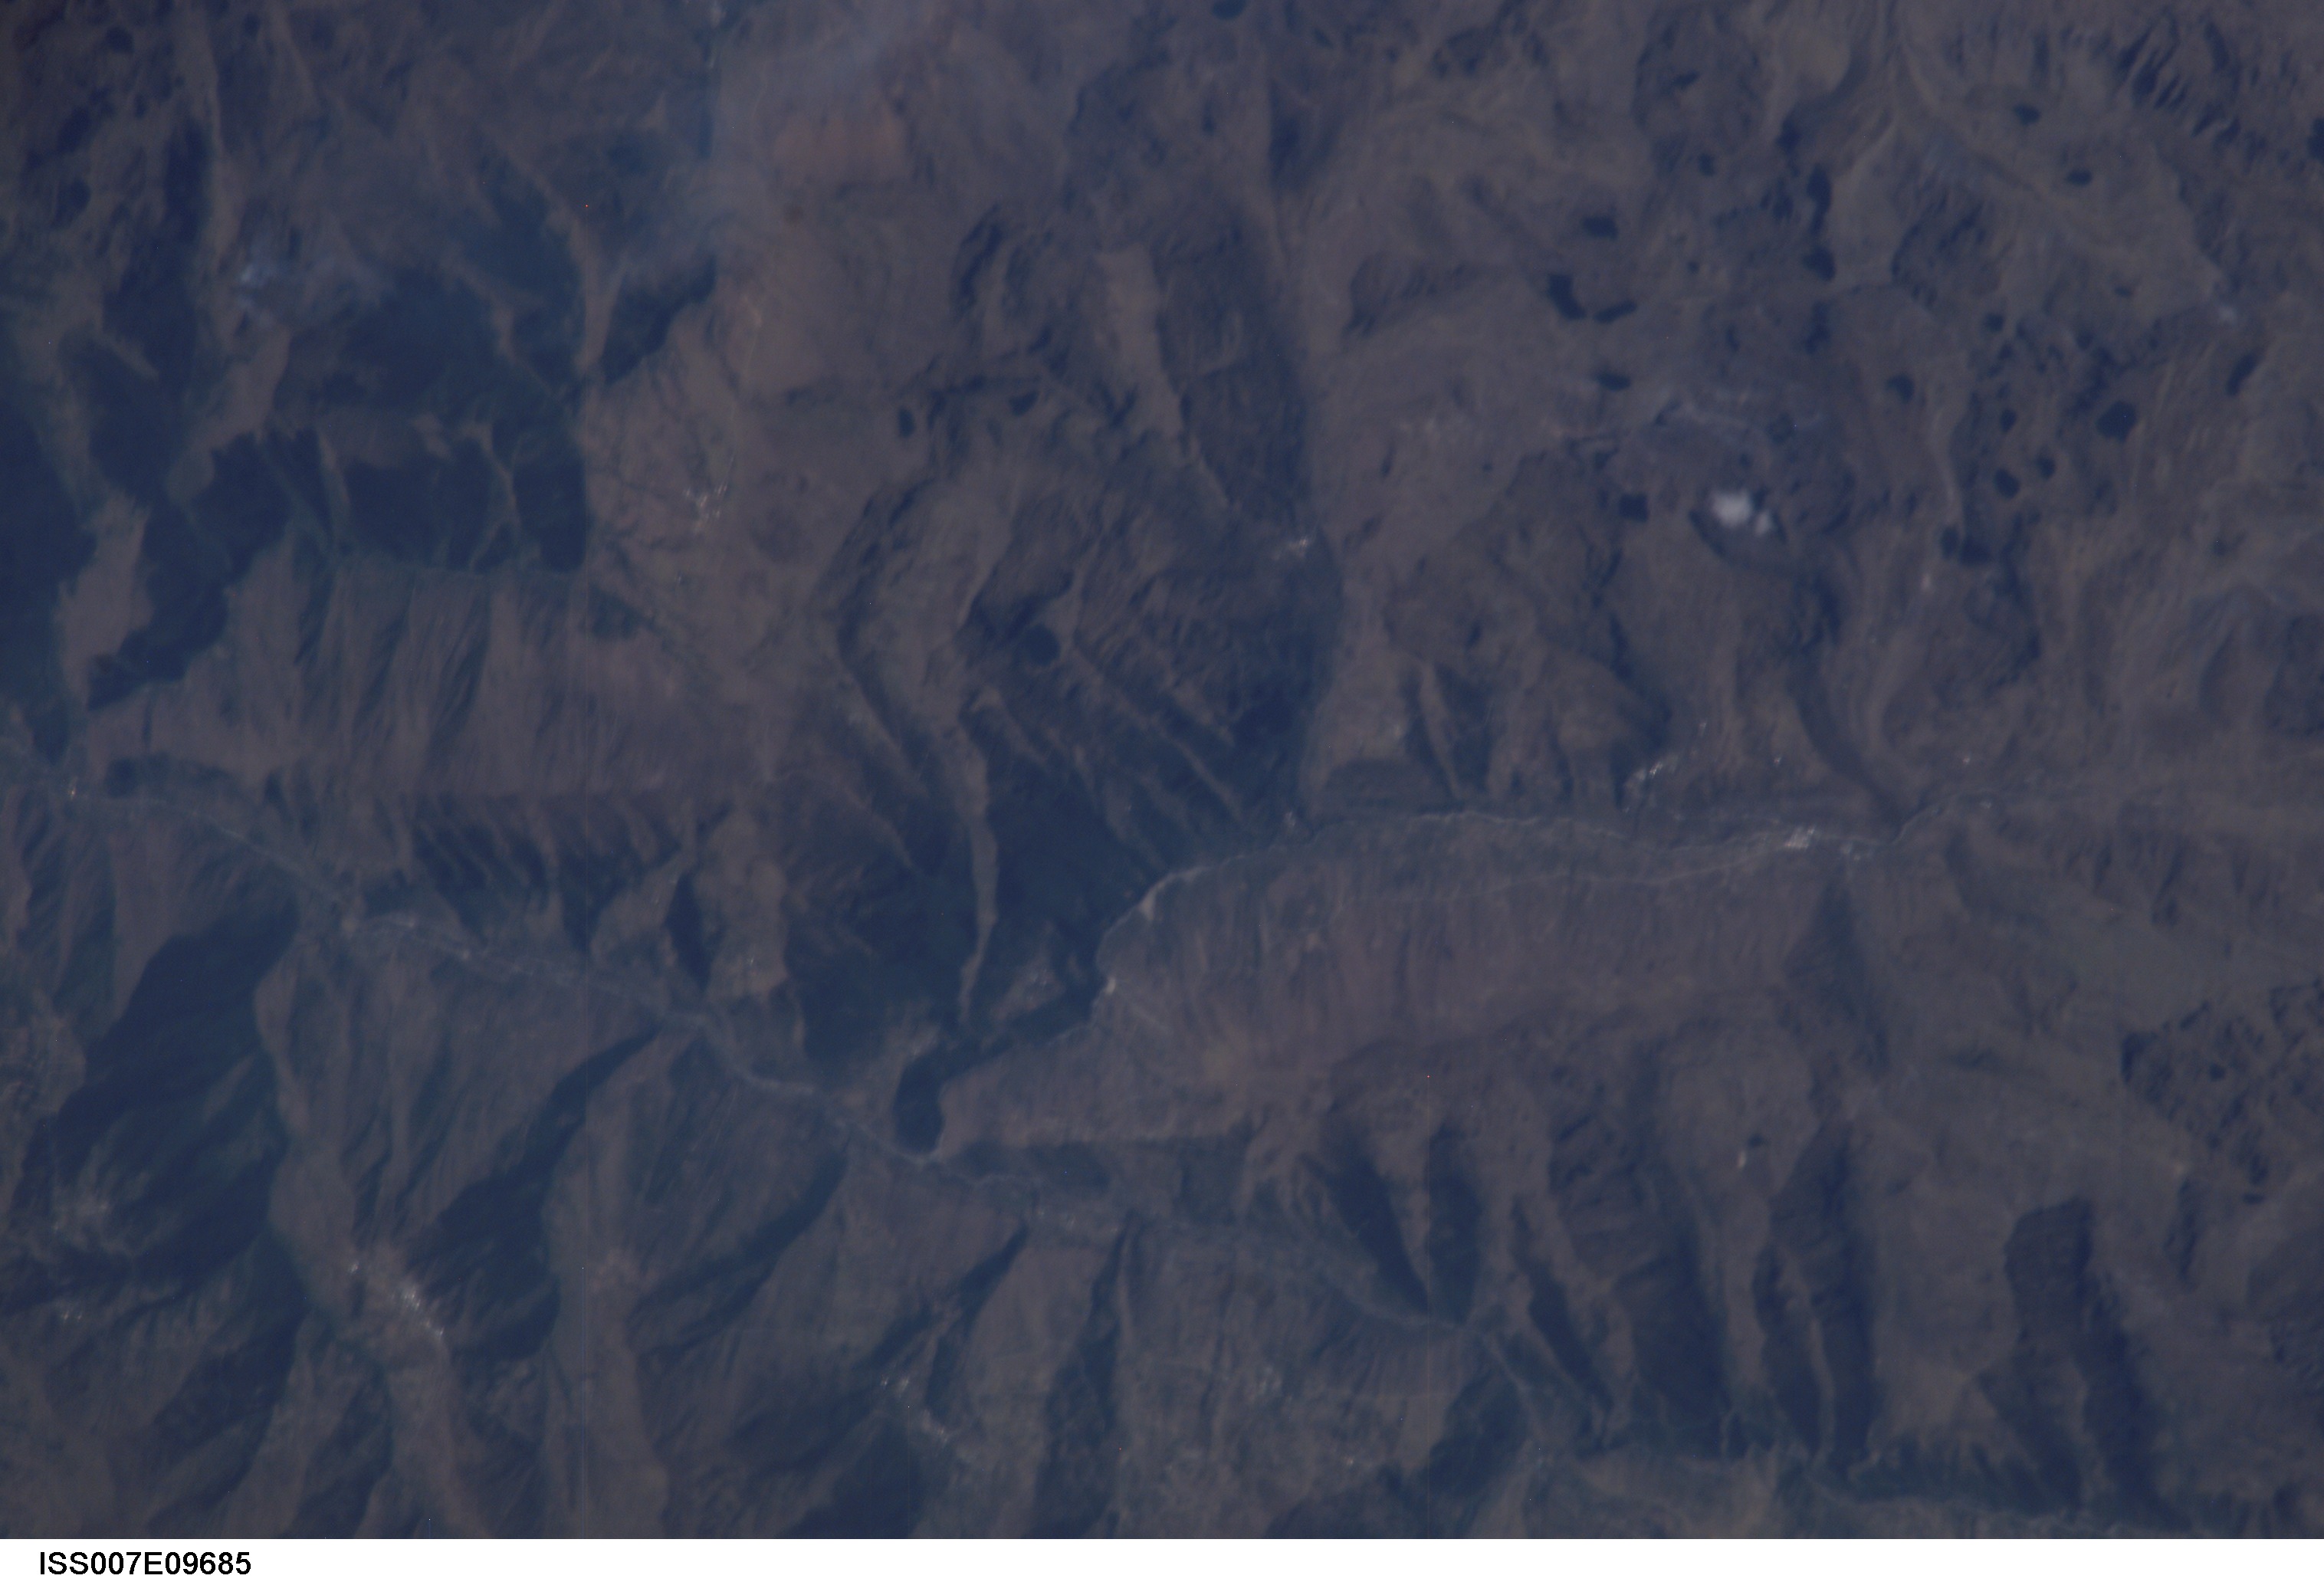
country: PERU
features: ANDES RANGE, STREAMS
